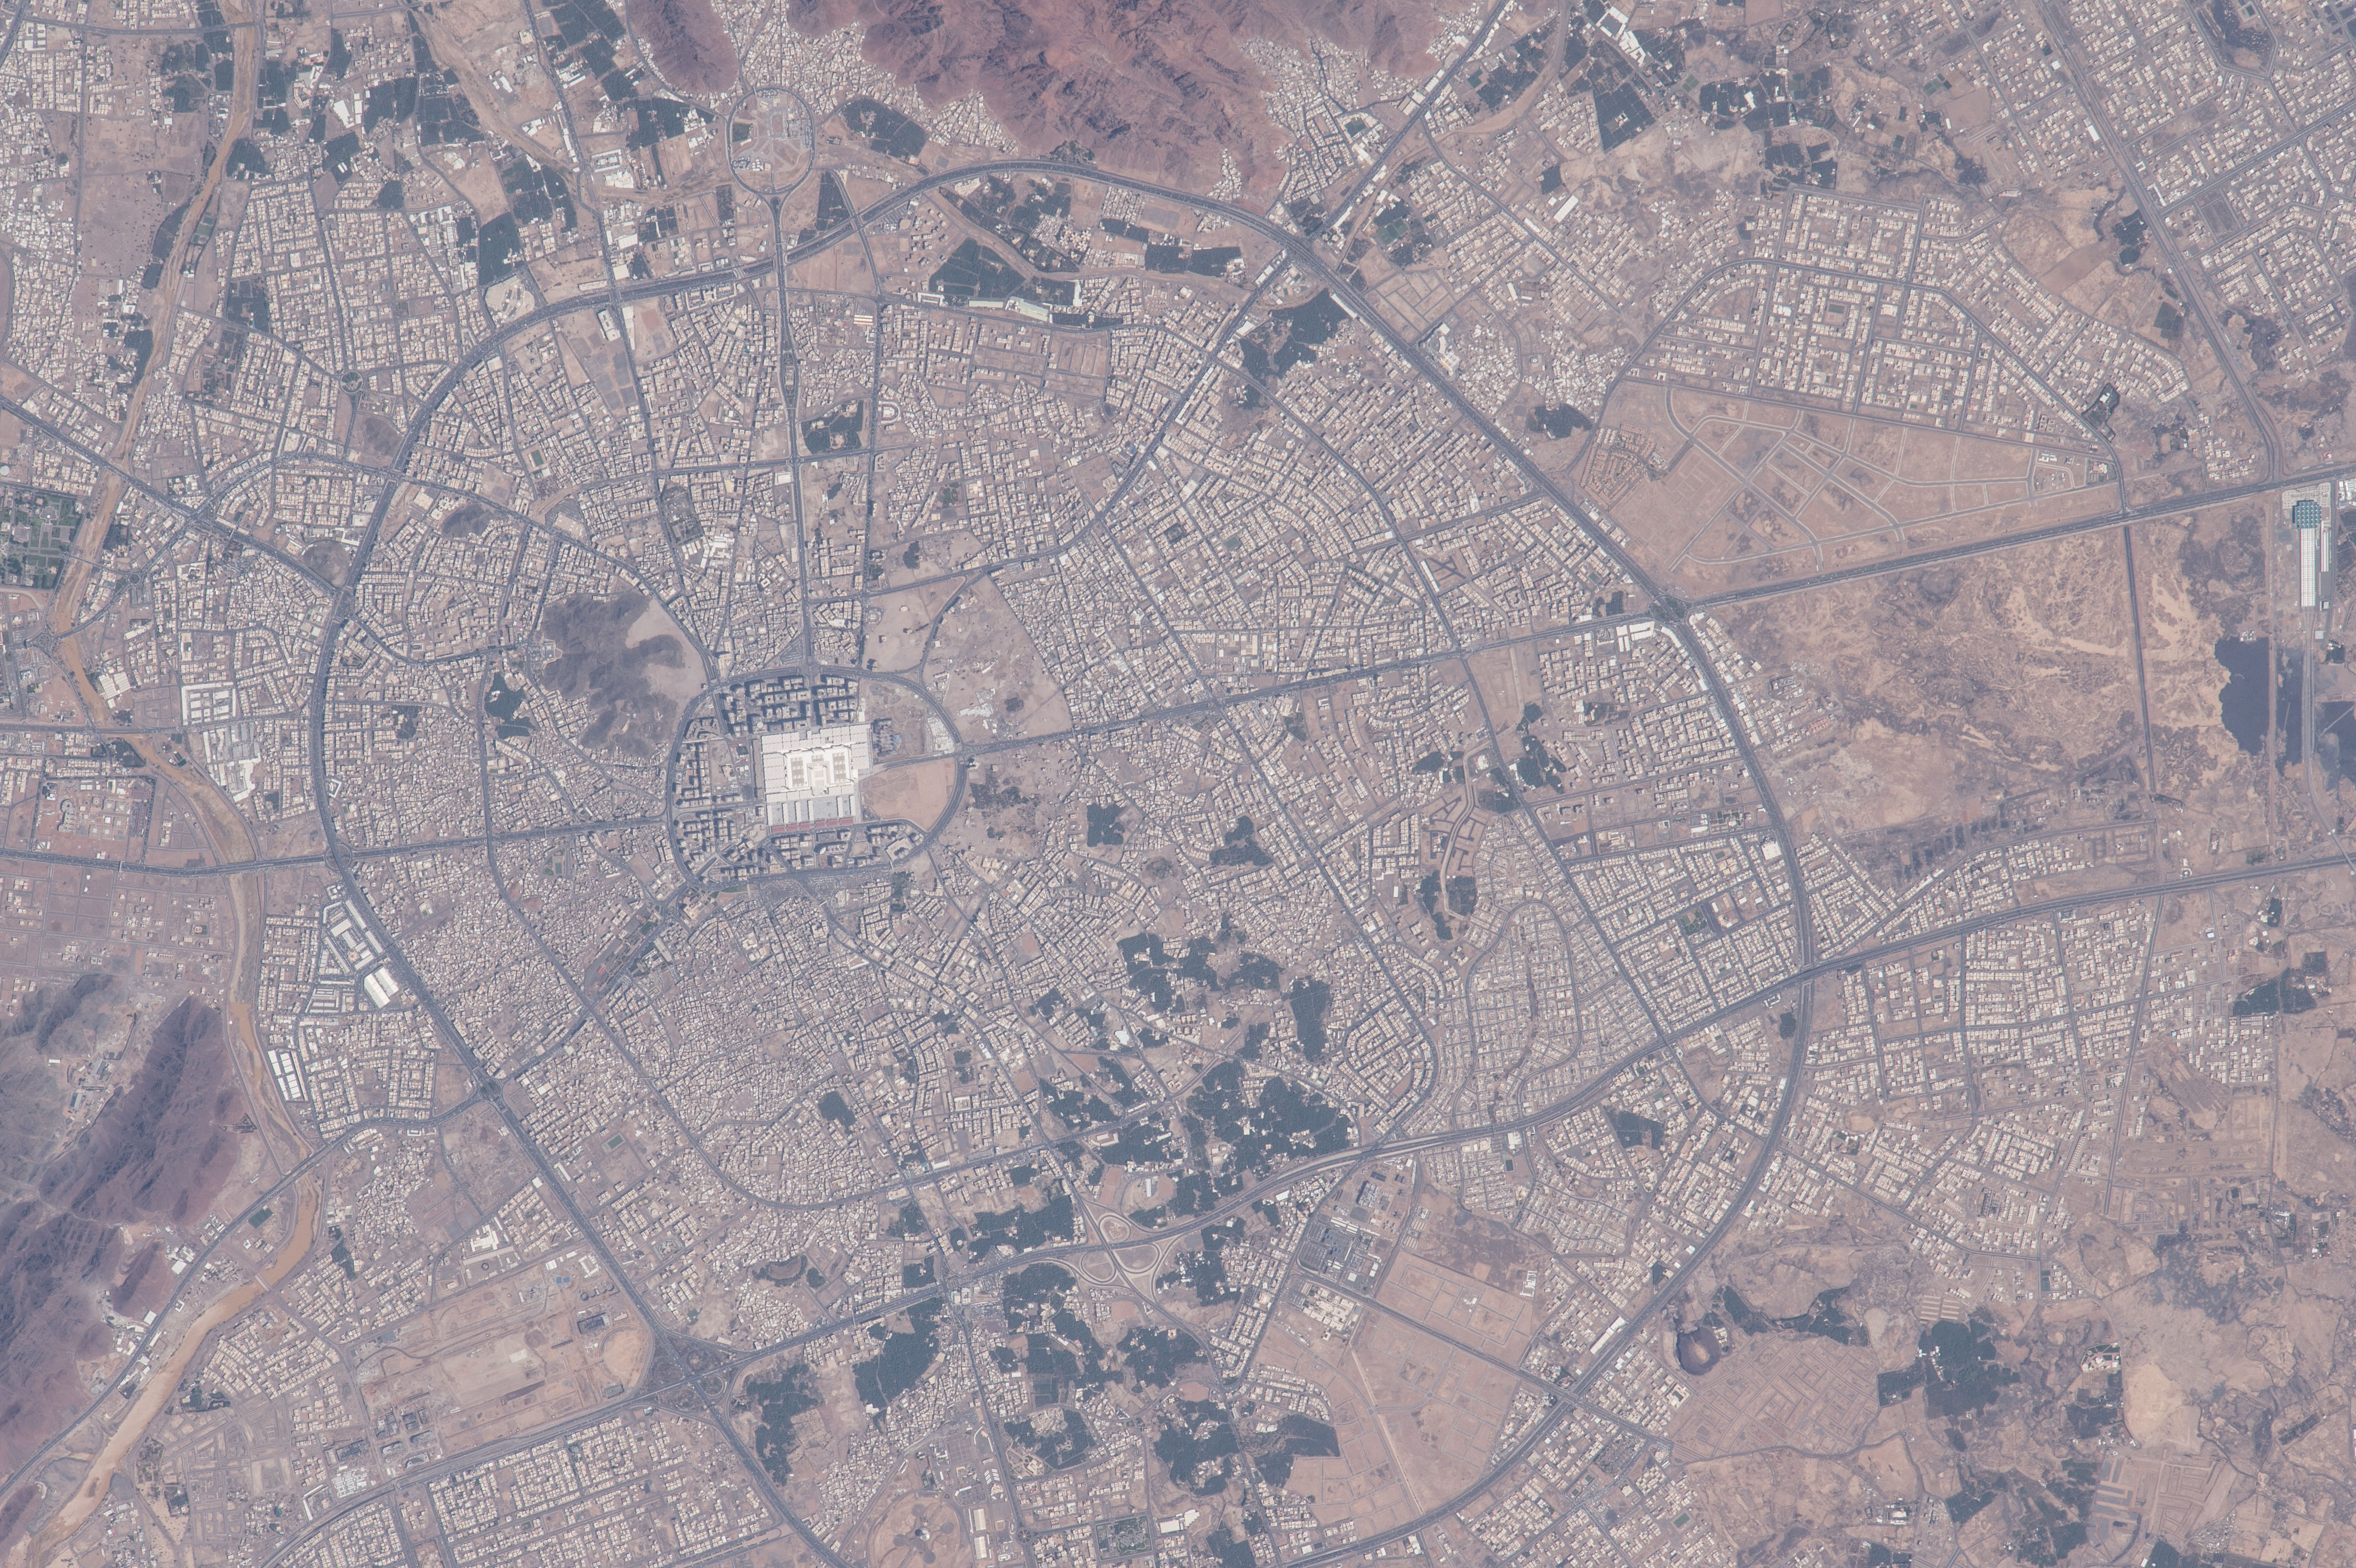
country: SAUDI ARABIA
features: MEDINA, PROPHET'S MOSQUE, ROADS
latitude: 24.4
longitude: 39.6
